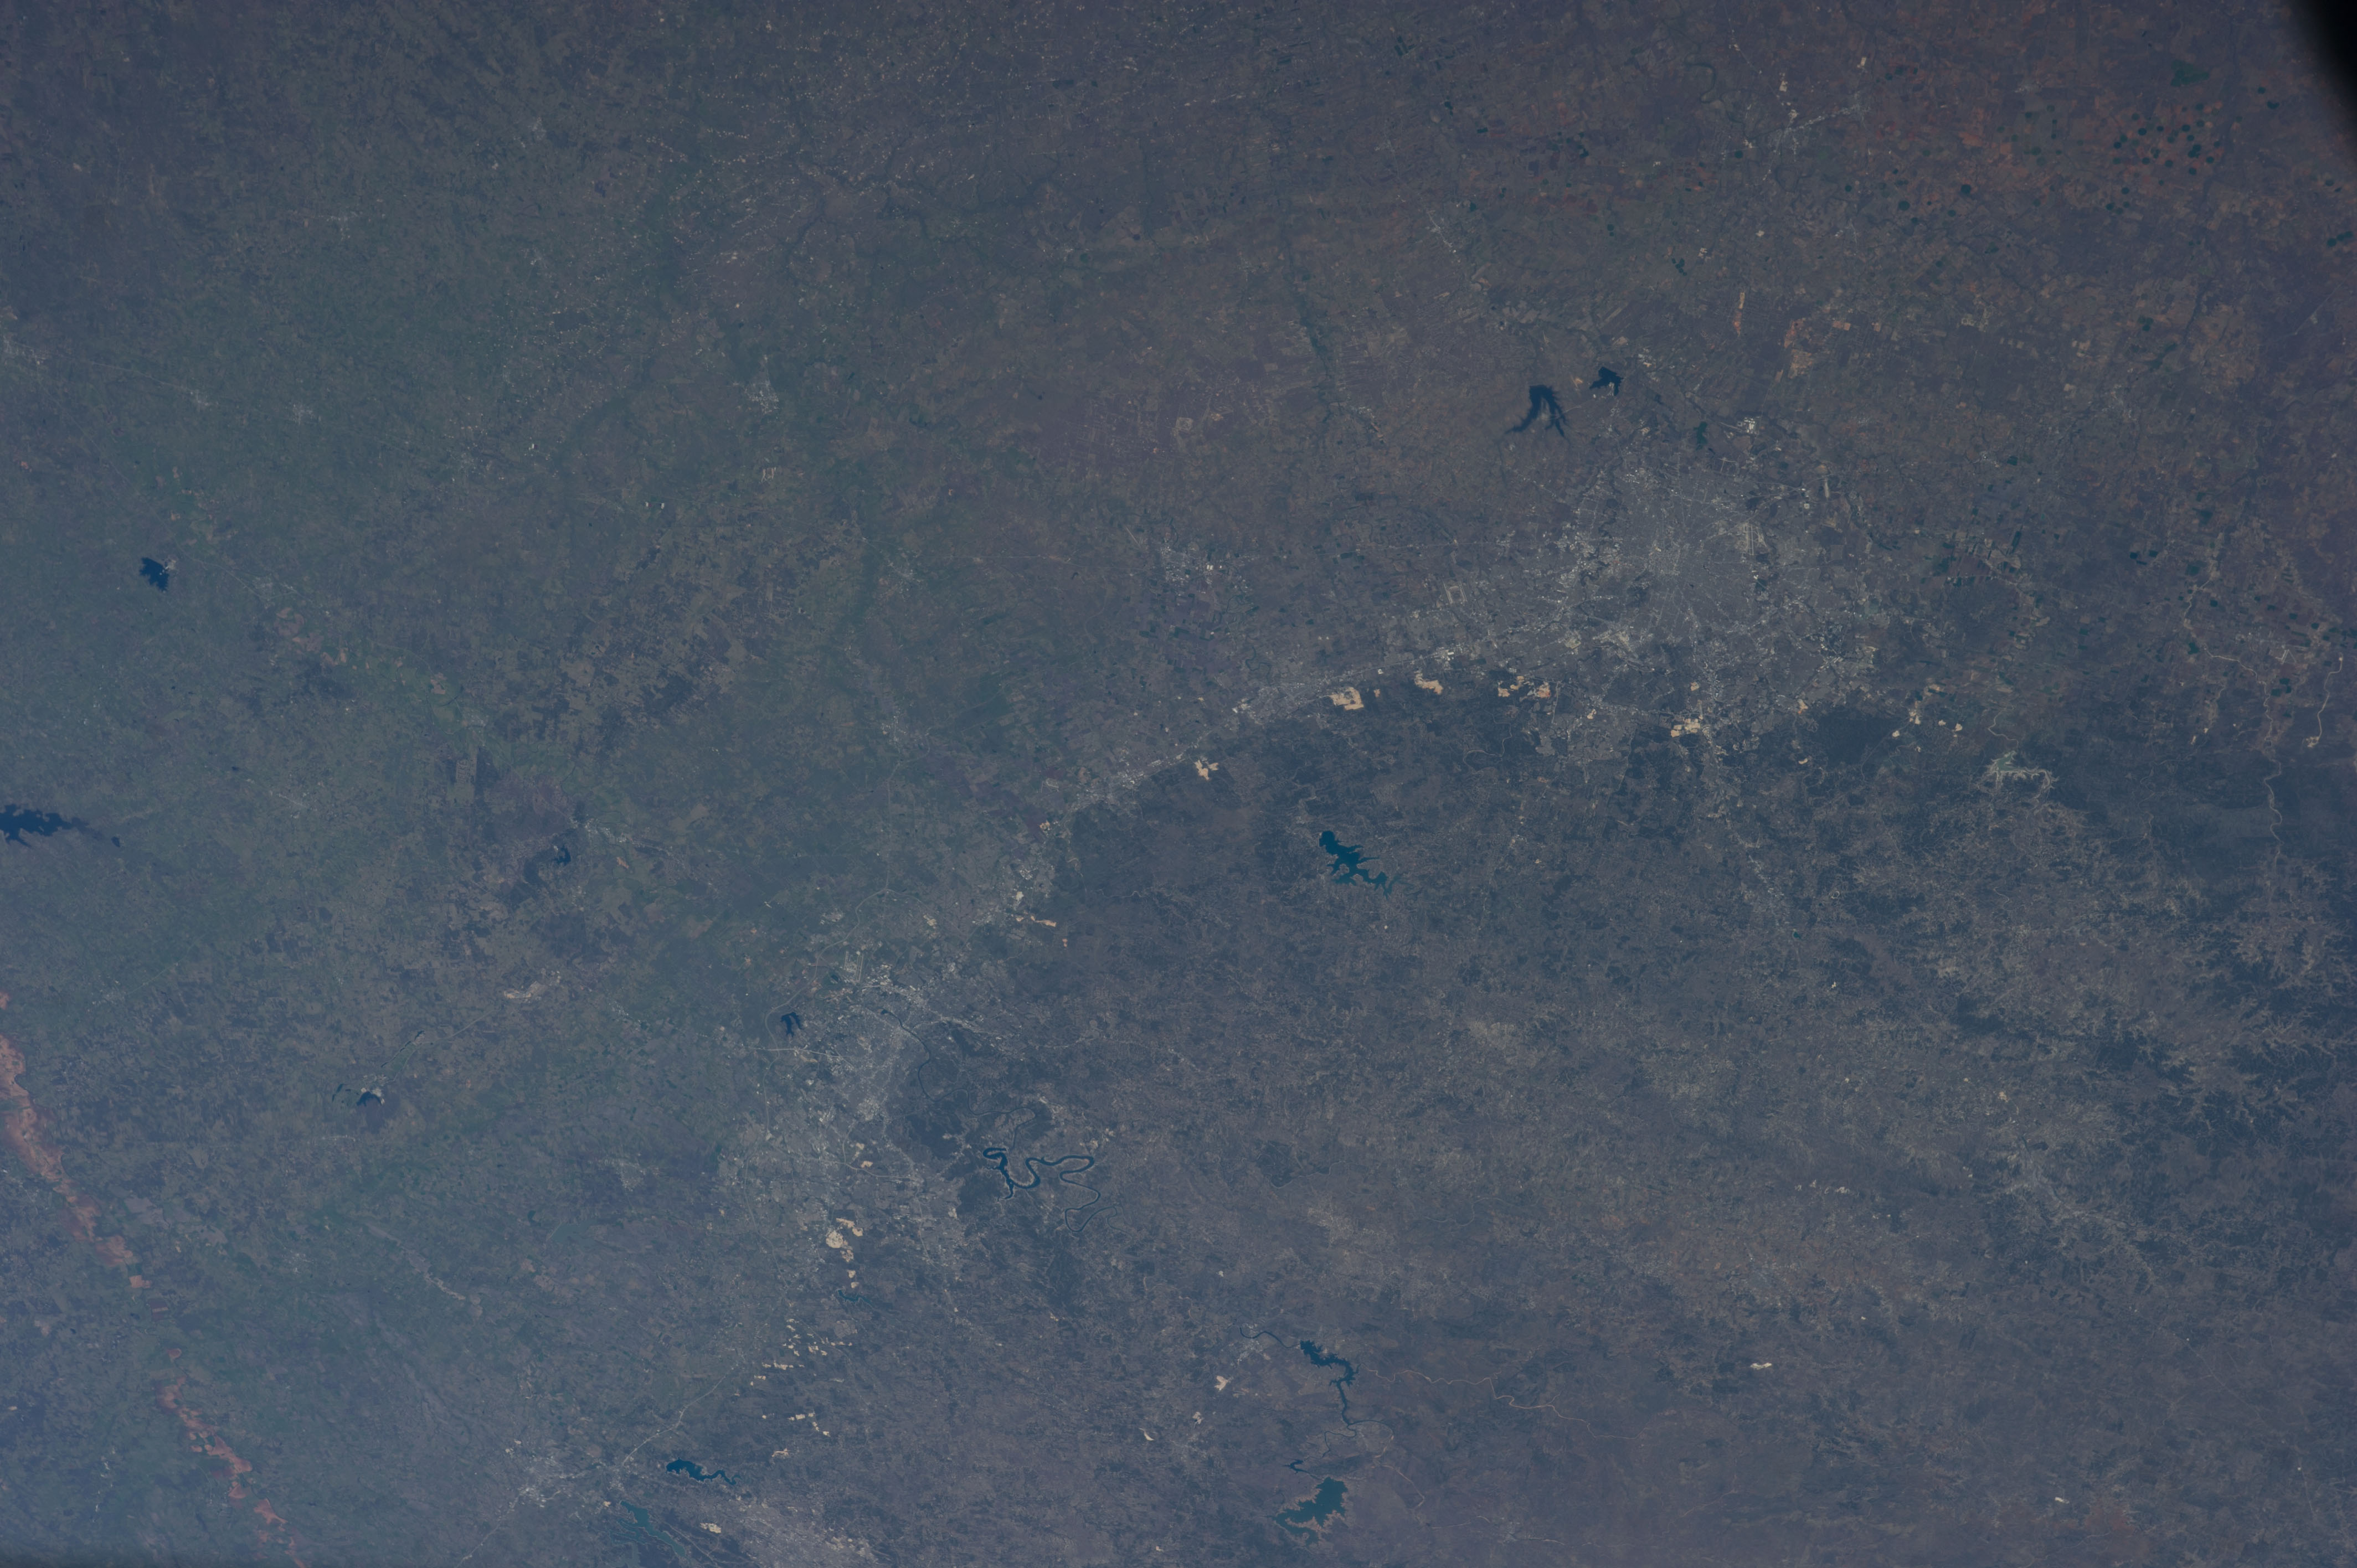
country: USA-TEXAS
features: SAN ANTONIO, AUSTIN, CALAVERAS LAKE, VICTOR BRAUNIG LAKE
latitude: 29.7
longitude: -98.2
